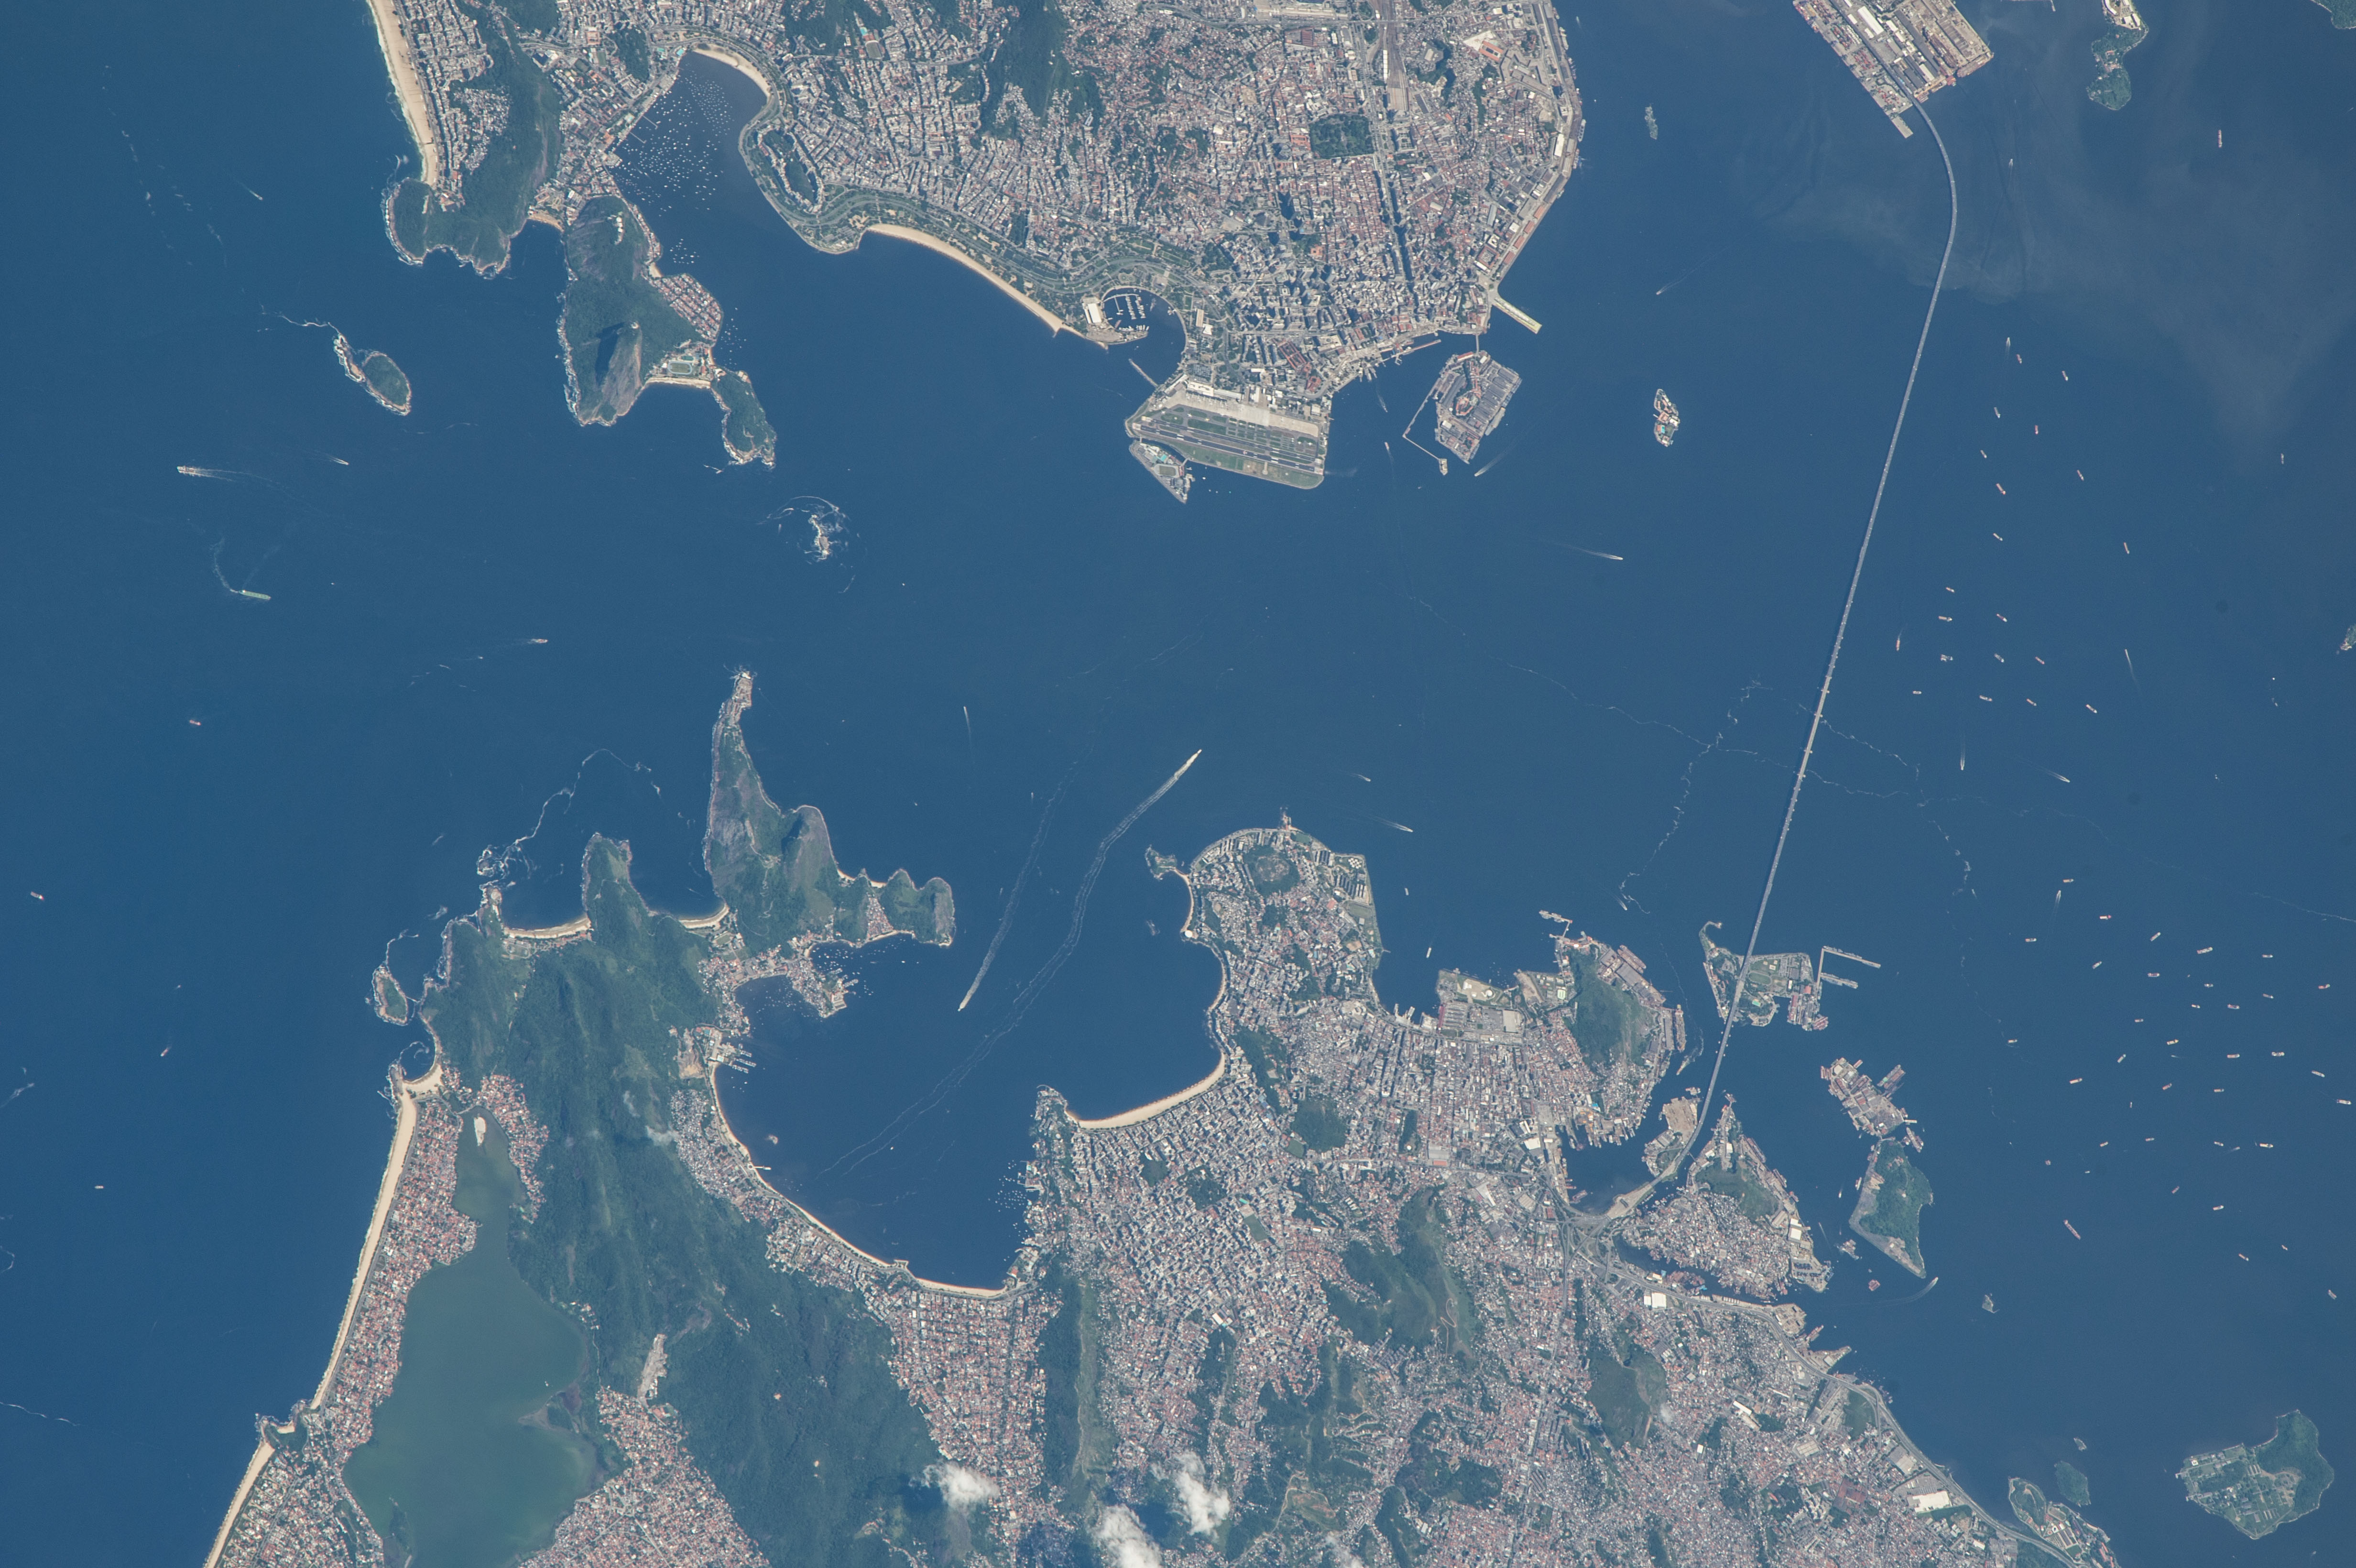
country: BRAZIL
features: NITEROI, RIO DE JANEIRO, BRIDGE, AIRPORTS, URBAN AREAS, ISLANDS, HILLS
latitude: -22.9
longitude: -43.1
